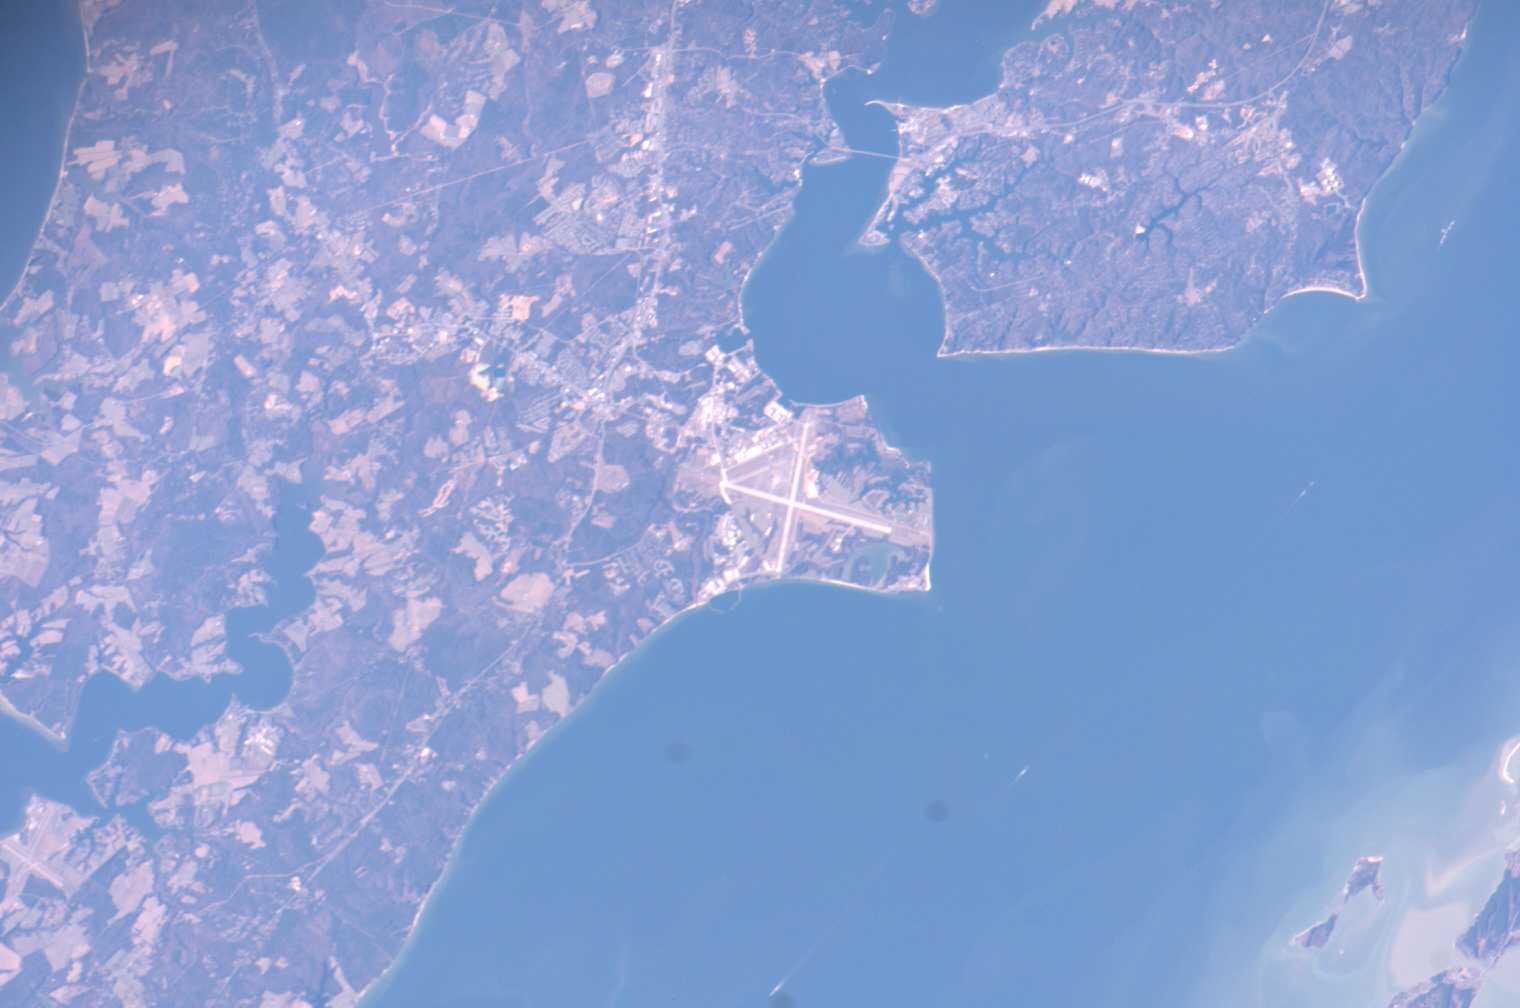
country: USA-MARYLAND
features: CHESAPEAKE B., PATUXENT NAS
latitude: 38.3
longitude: -76.4
